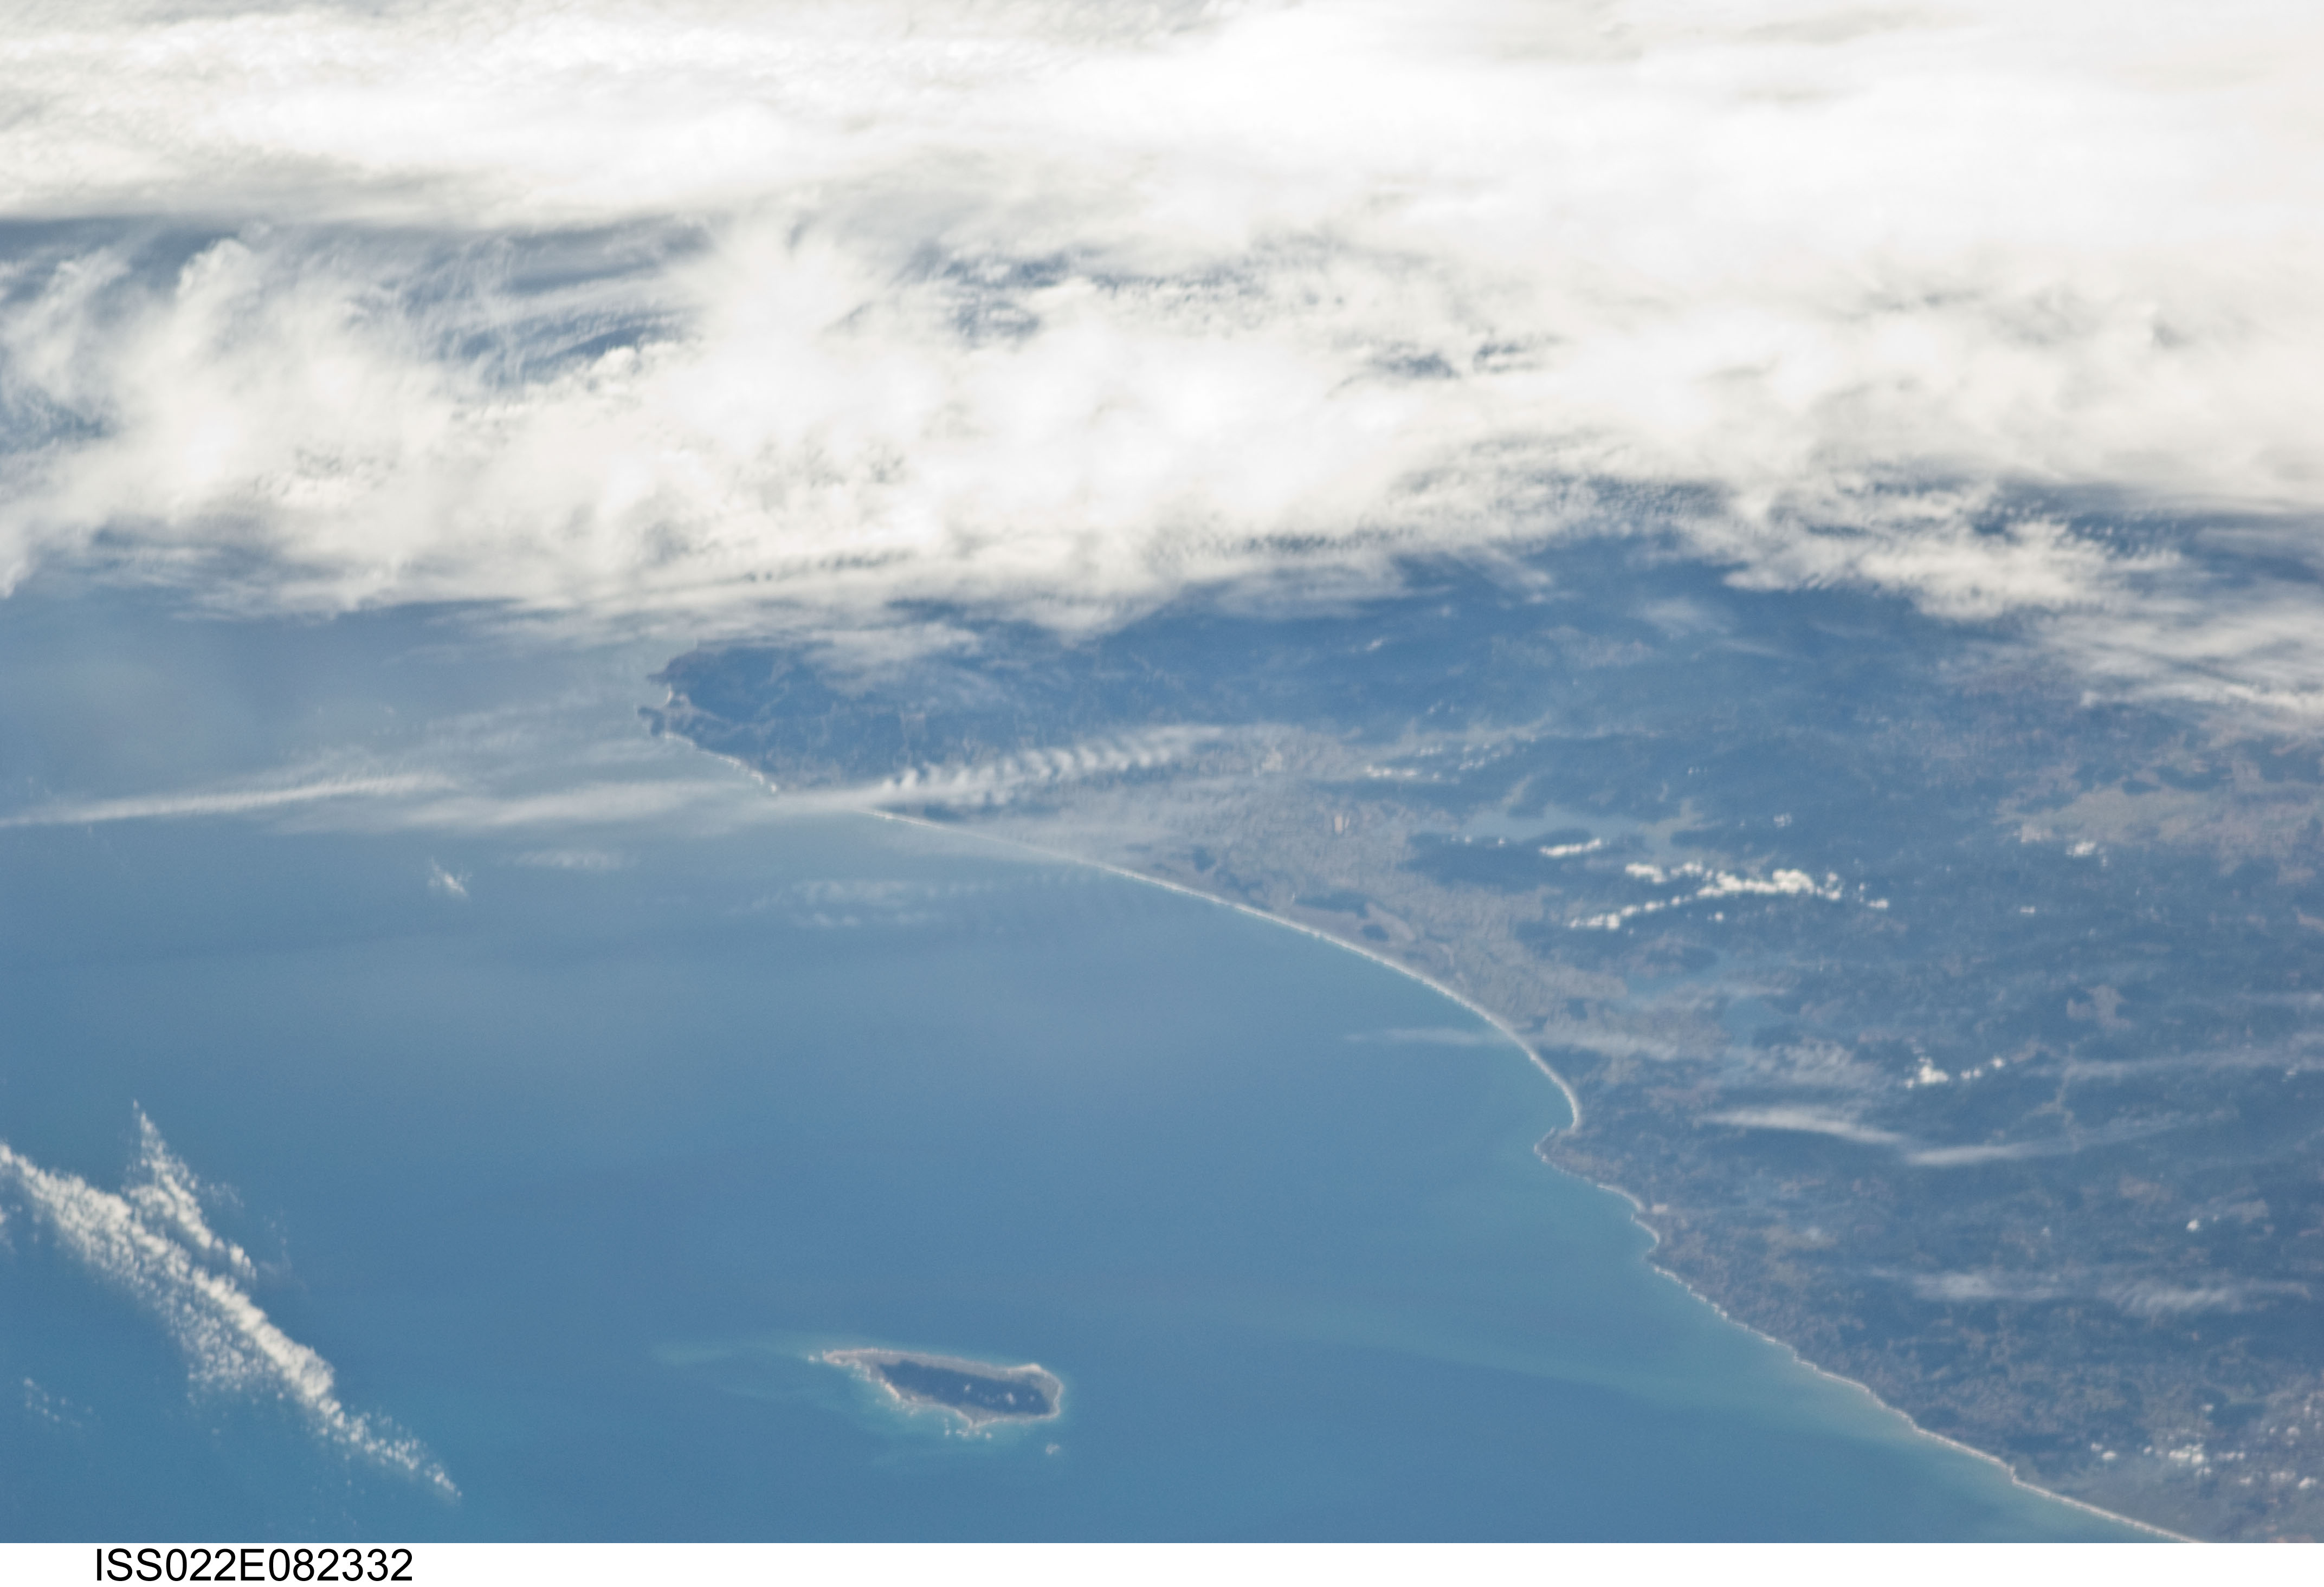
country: CHILE
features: POINT MORGUILLA, MOCHA ISLAND, COAST, CANETE AREA
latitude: -37.8
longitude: -73.5
